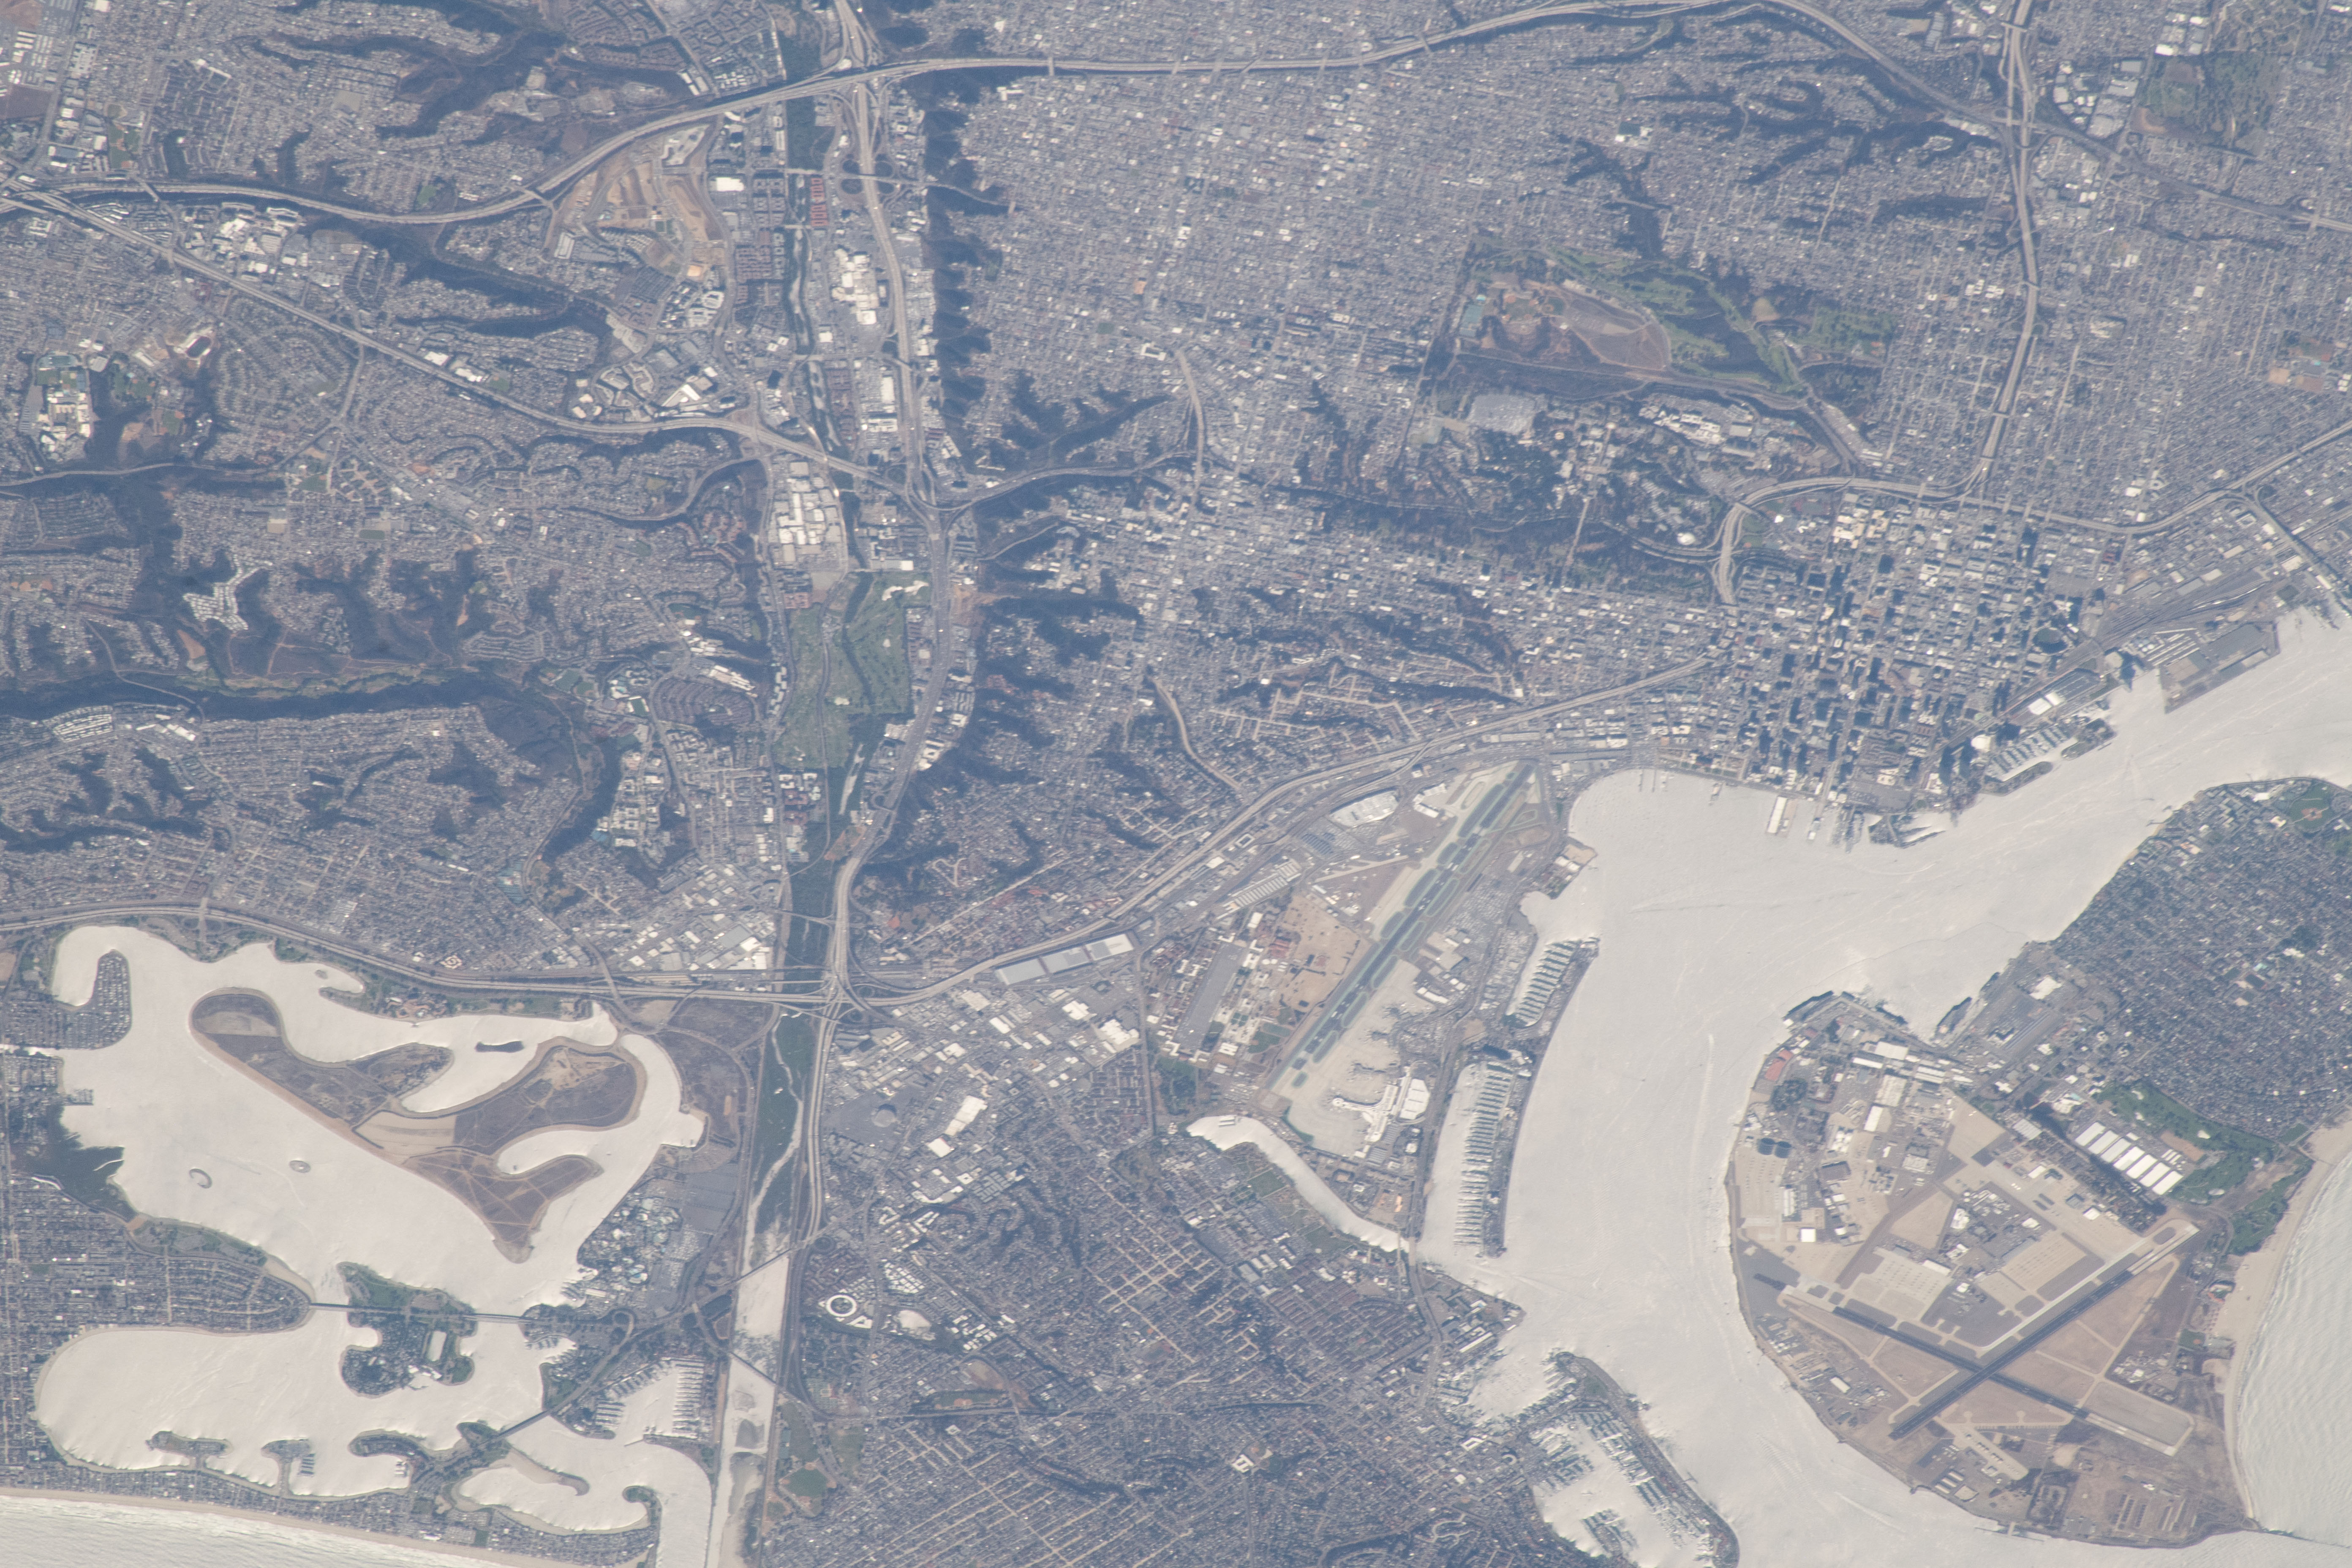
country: USA-CALIFORNIA
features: SAN DIEGO BAY, SAN DIEGO, SAN DIEGO INTERNATIONAL AIRPORT, MISSION BAY, SAN DIEGO RIVER
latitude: 32.8
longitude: -117.2
